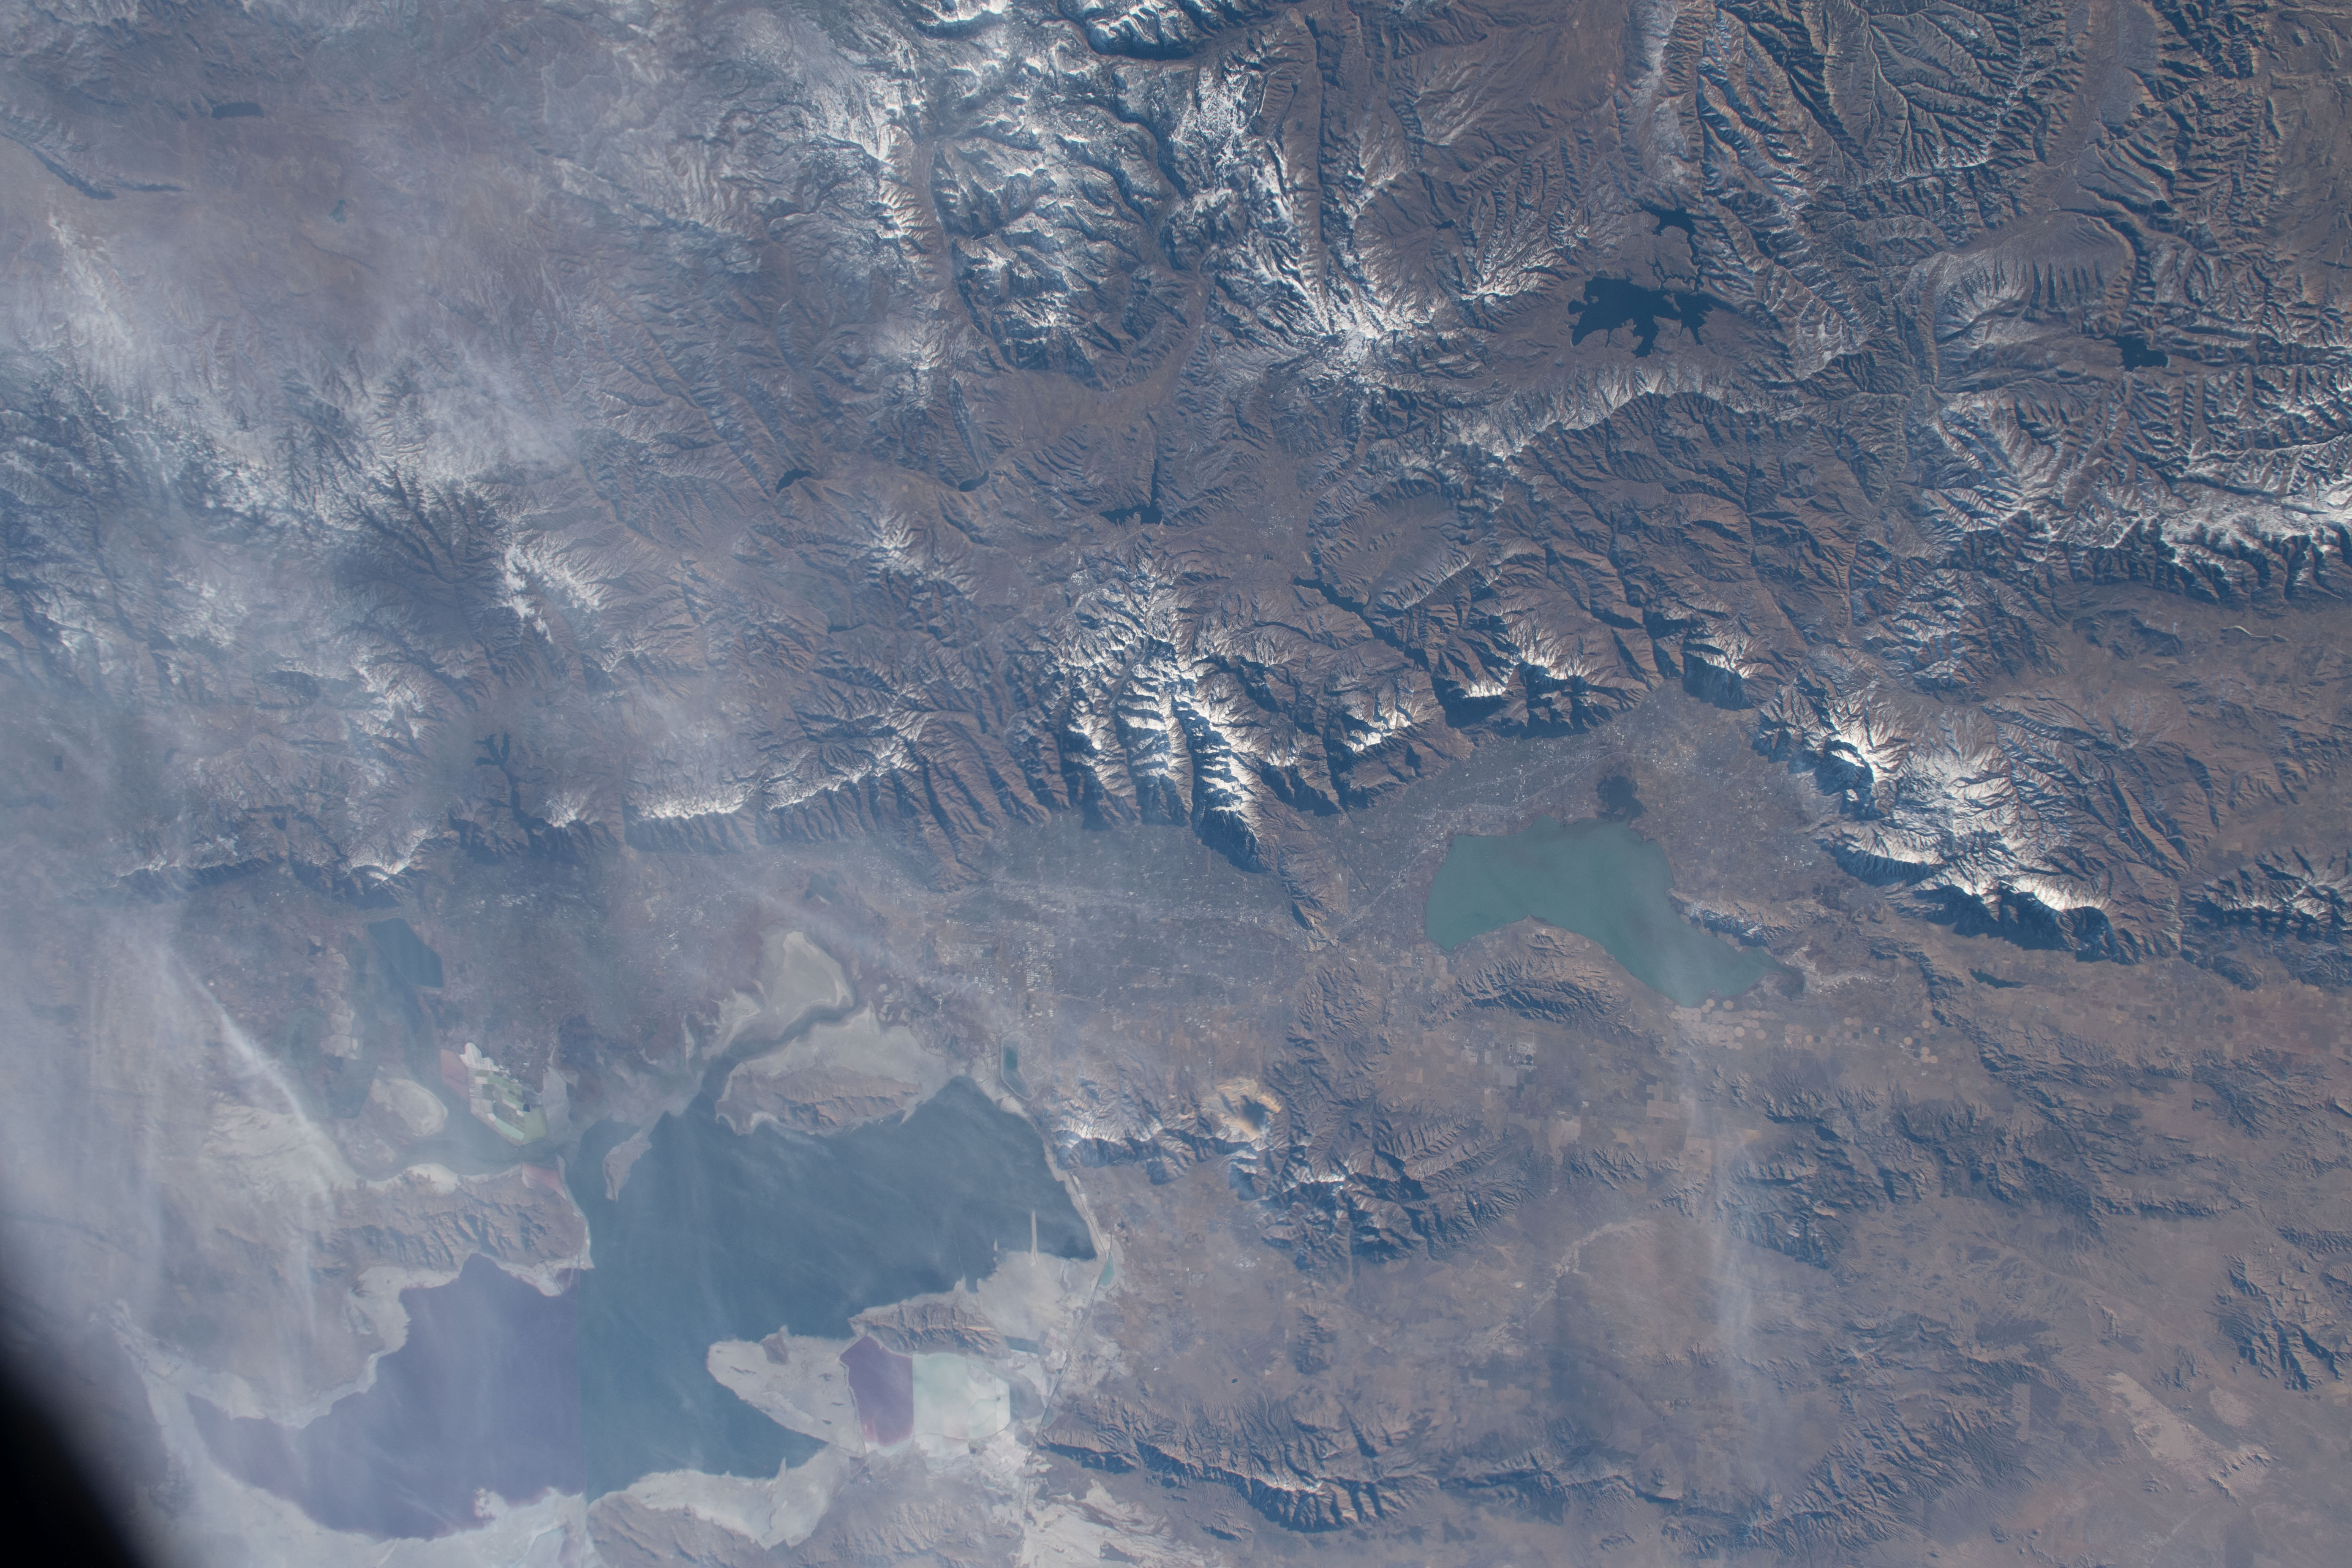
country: USA-UTAH
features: SALT LAKE CITY, GREAT SALT LAKE, UTAH LAKE
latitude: 40.5
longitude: -112.0
